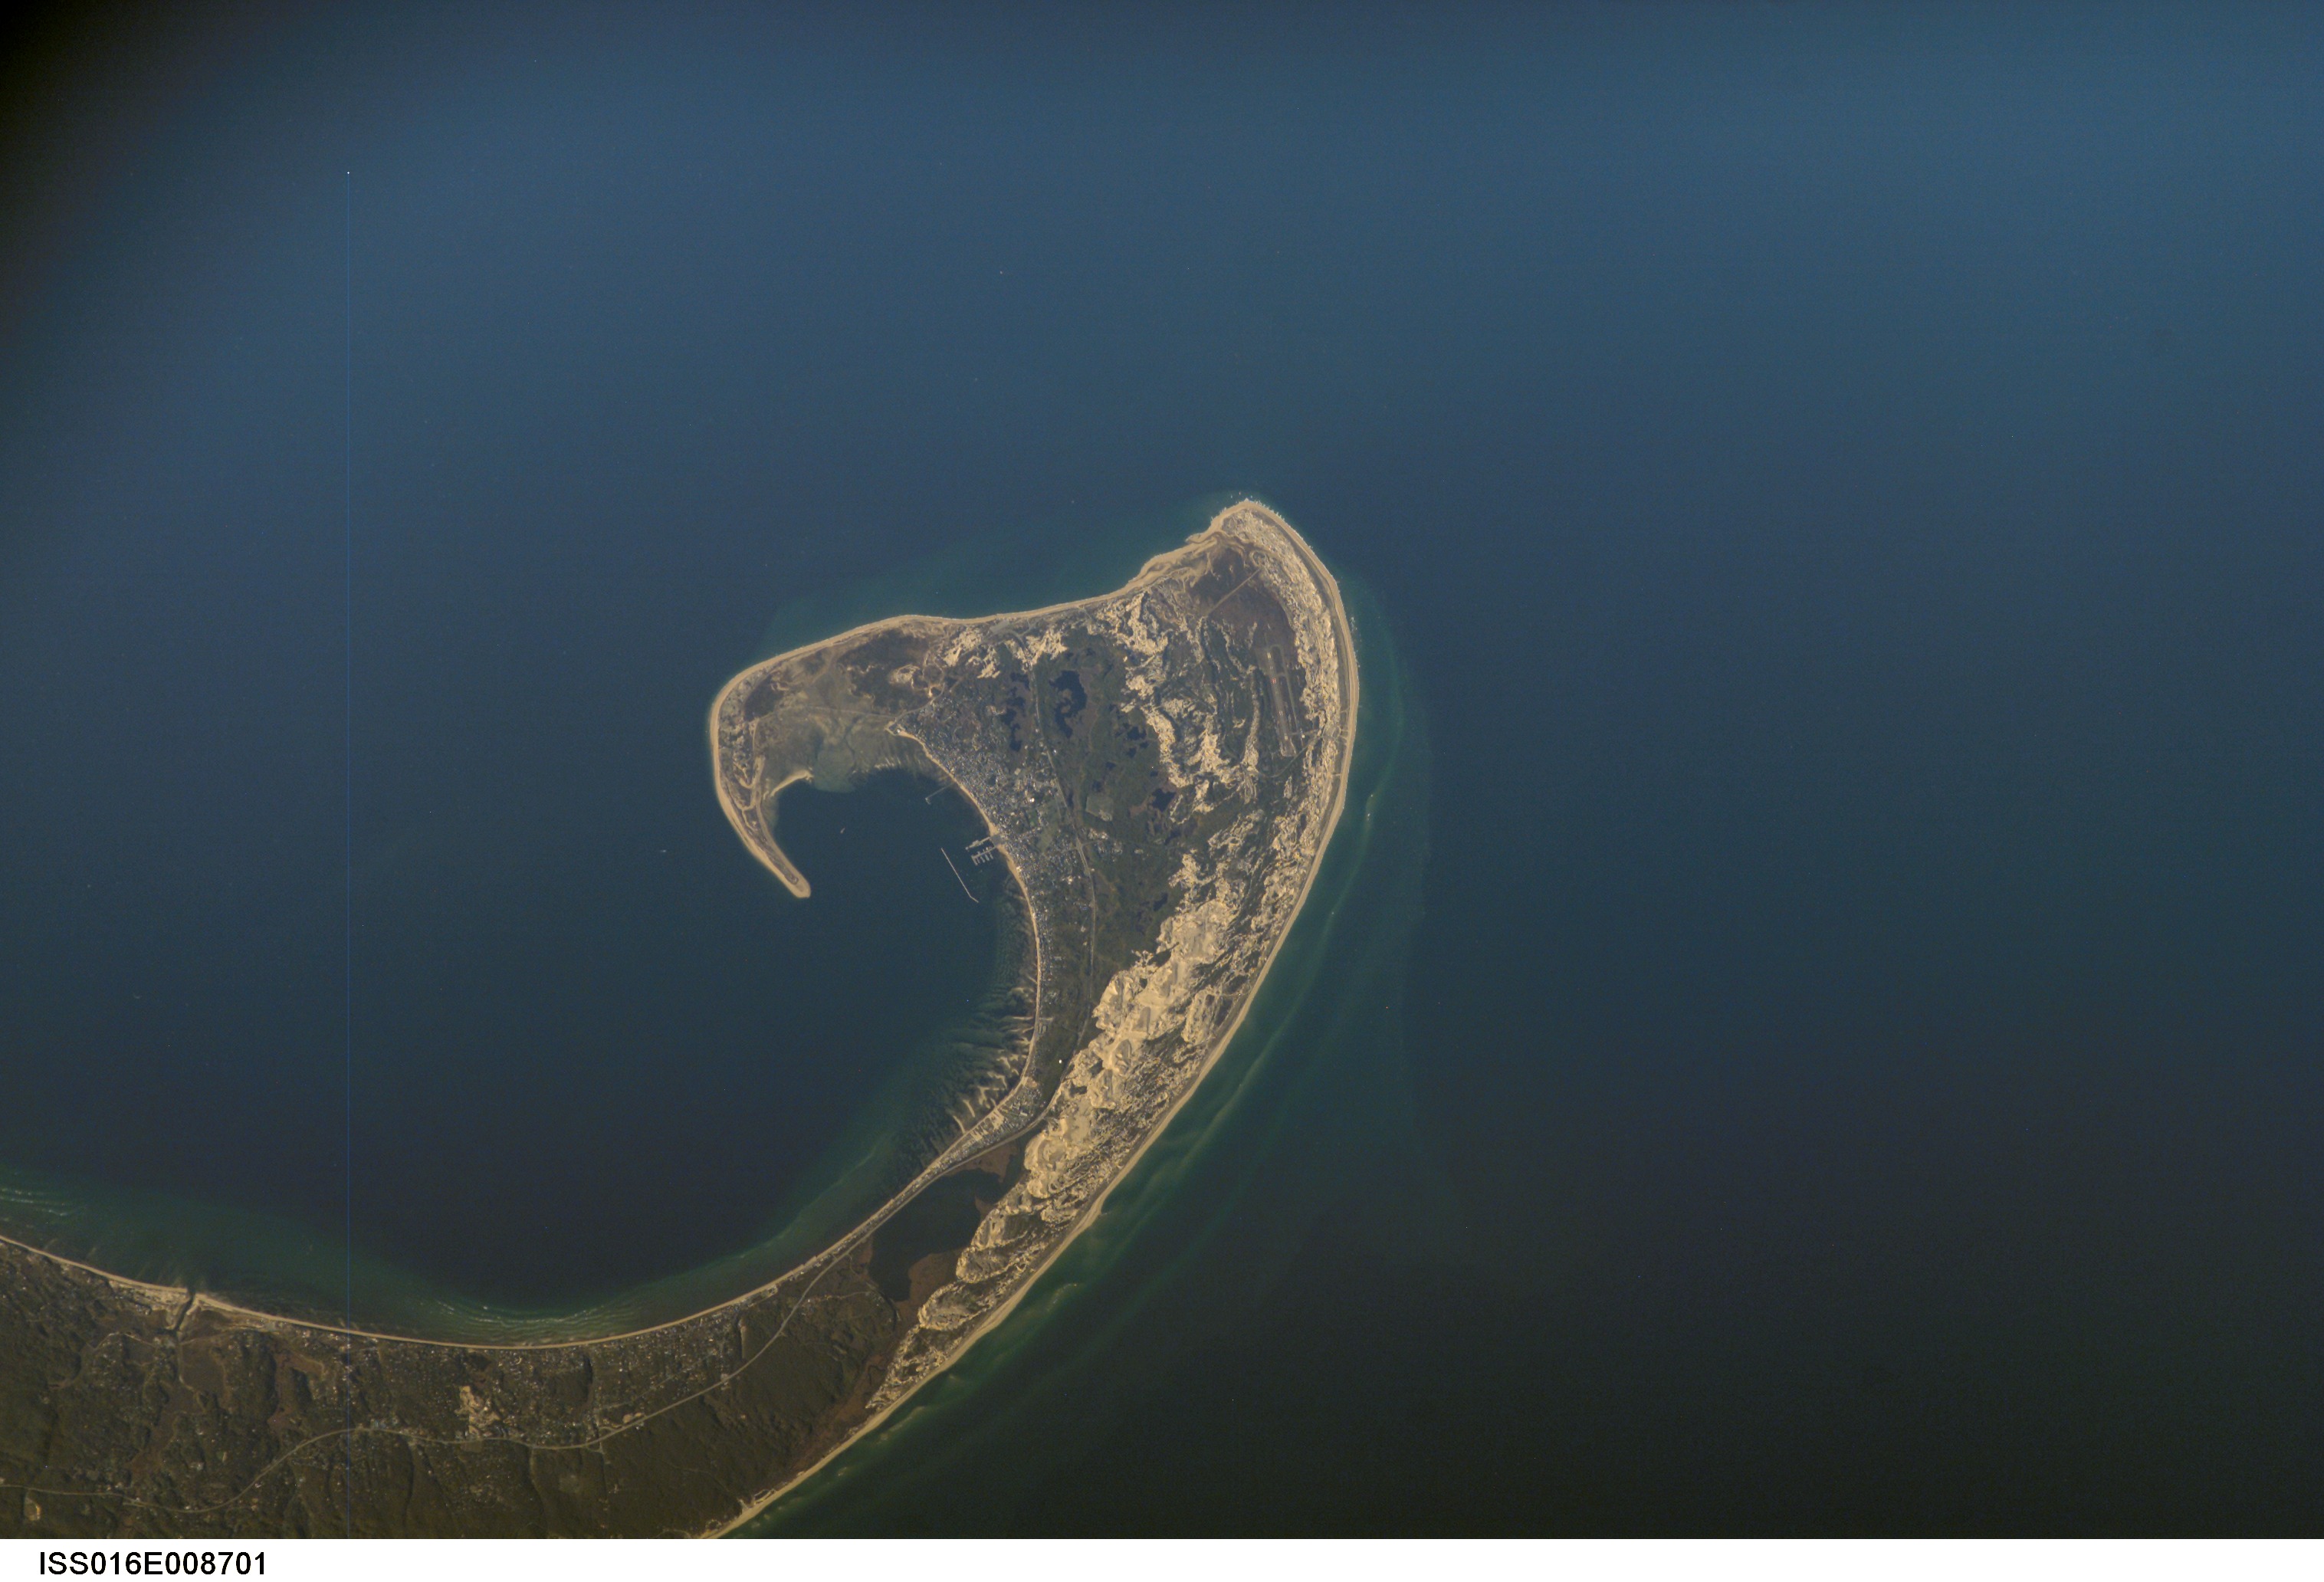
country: USA-MASSACHUSETTS
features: PROVINCETOWN, CAPE COD
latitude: 42.0
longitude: -70.2
